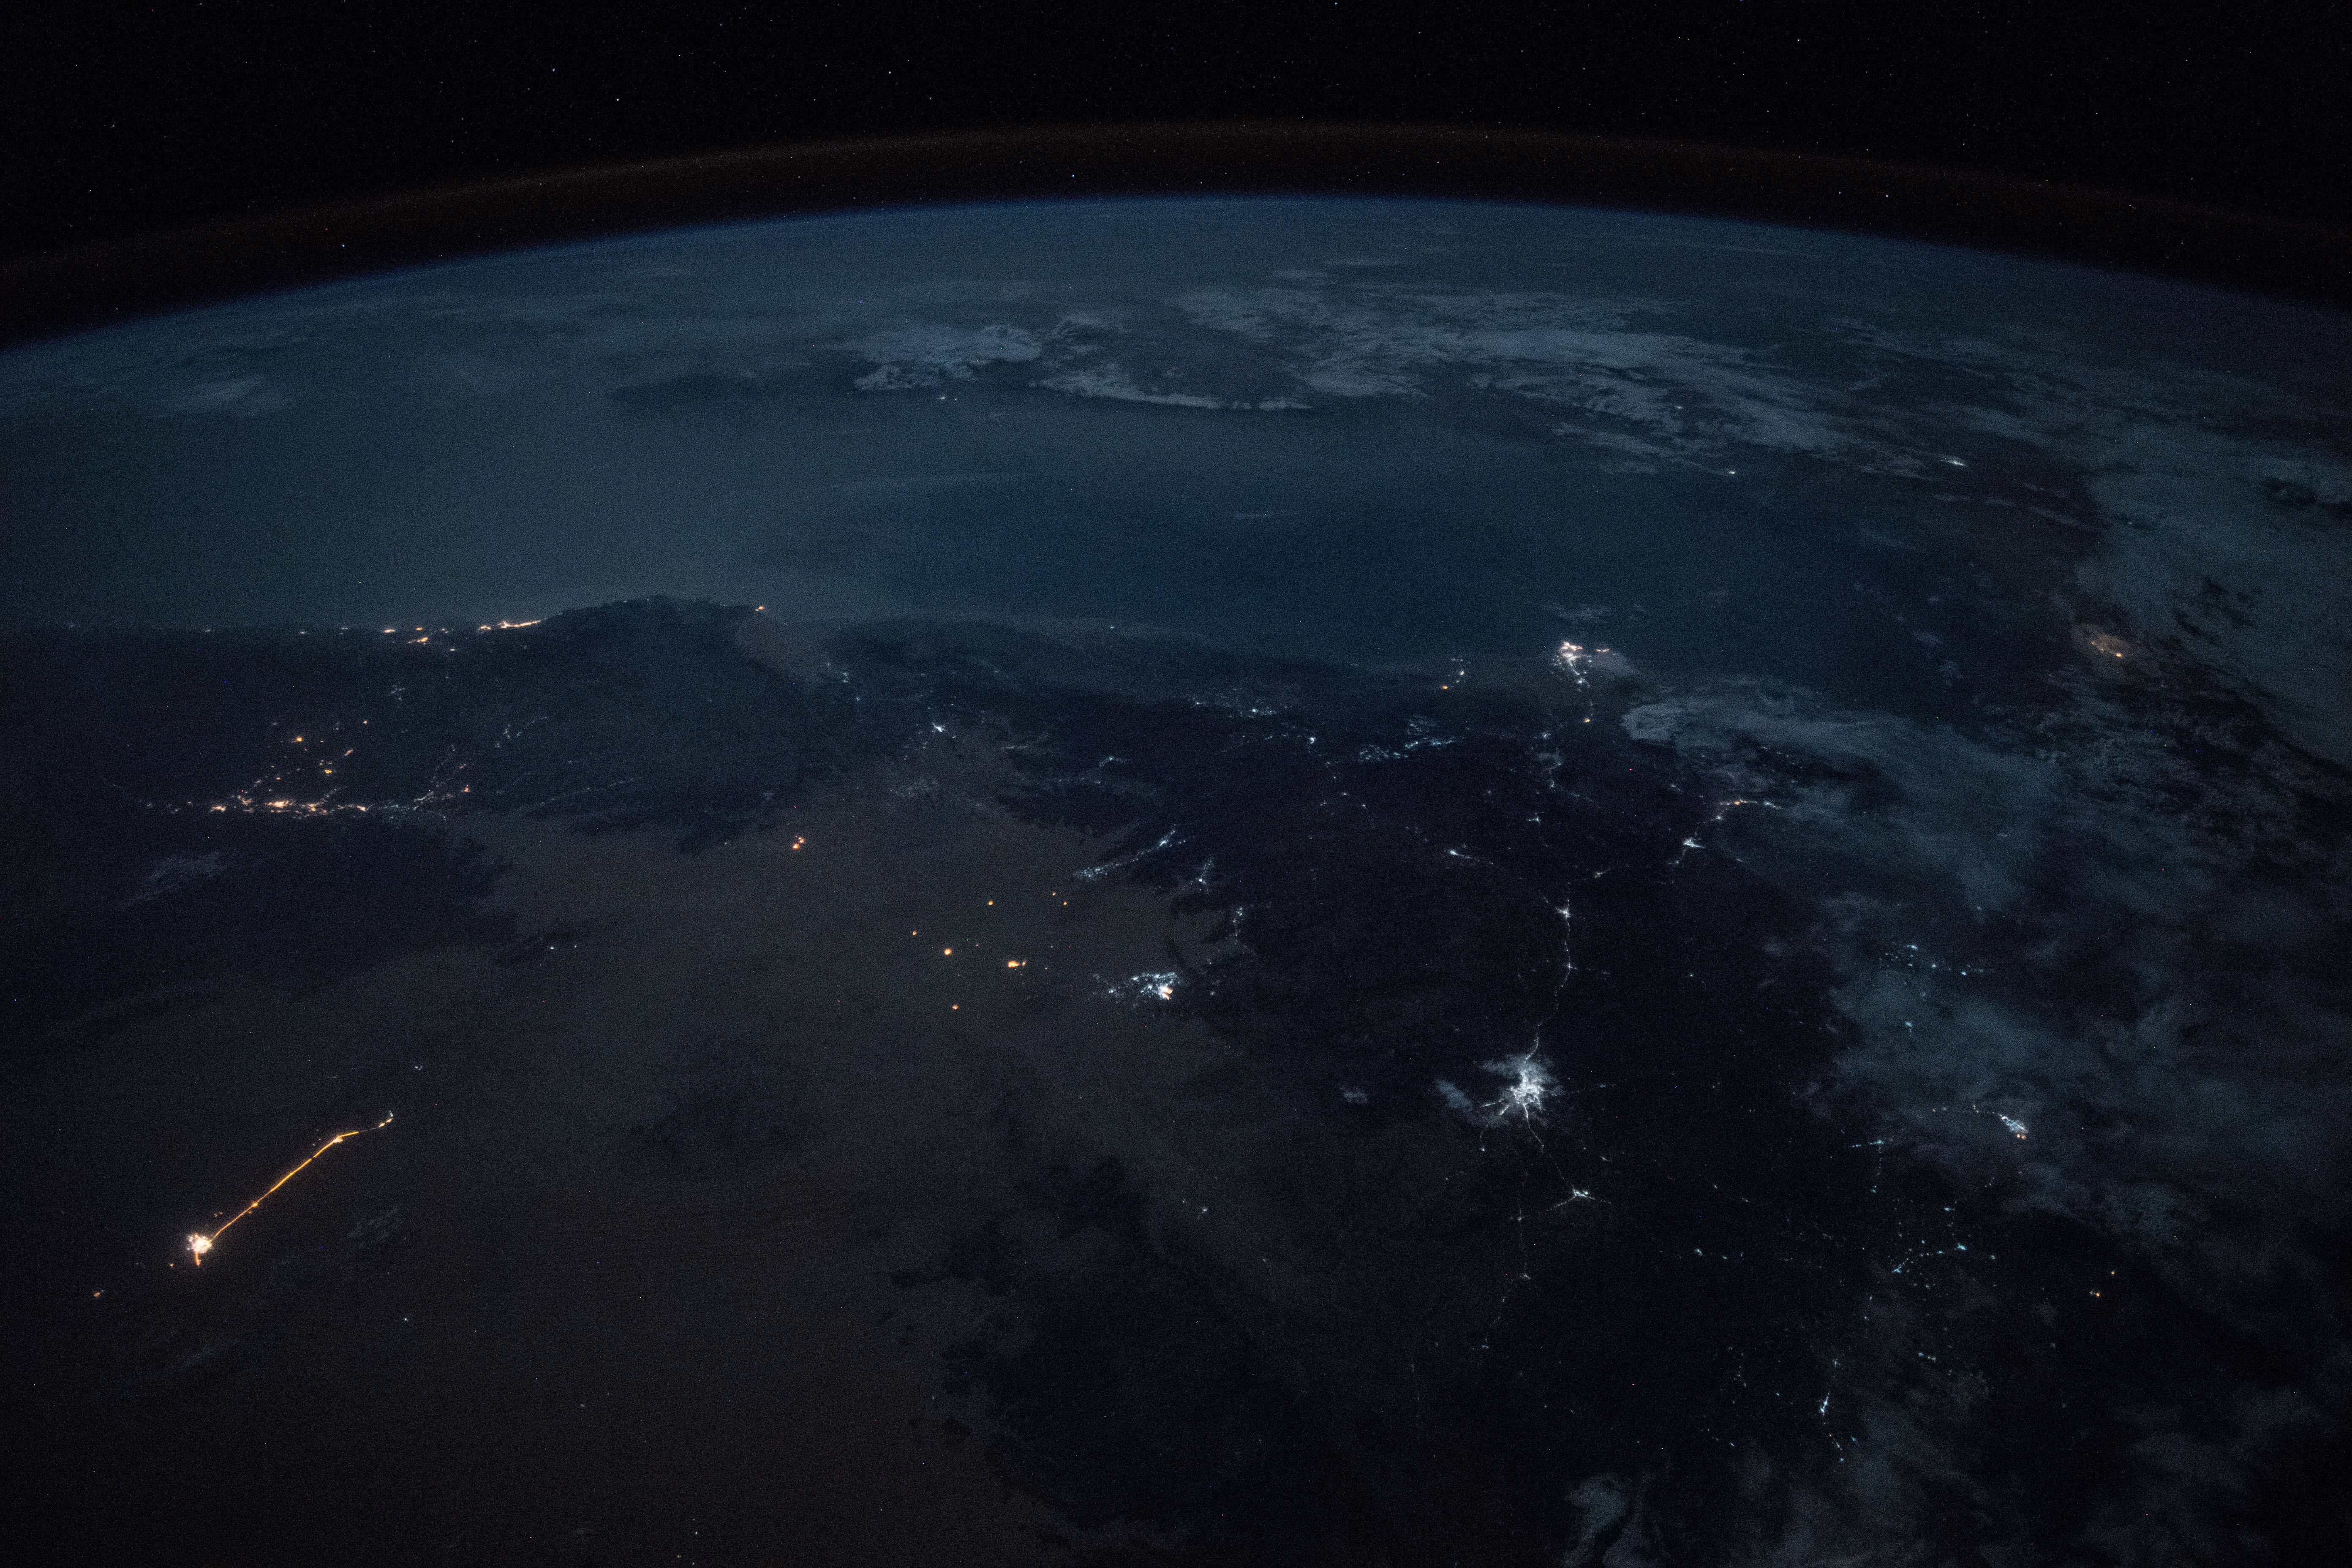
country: YEMEN
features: HADHRAMAUT MOUNTAINS, AL MUKALLA, OGO MOUNTAINS, NIGHT, EARTH LIMB
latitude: 14.5
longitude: 46.0
